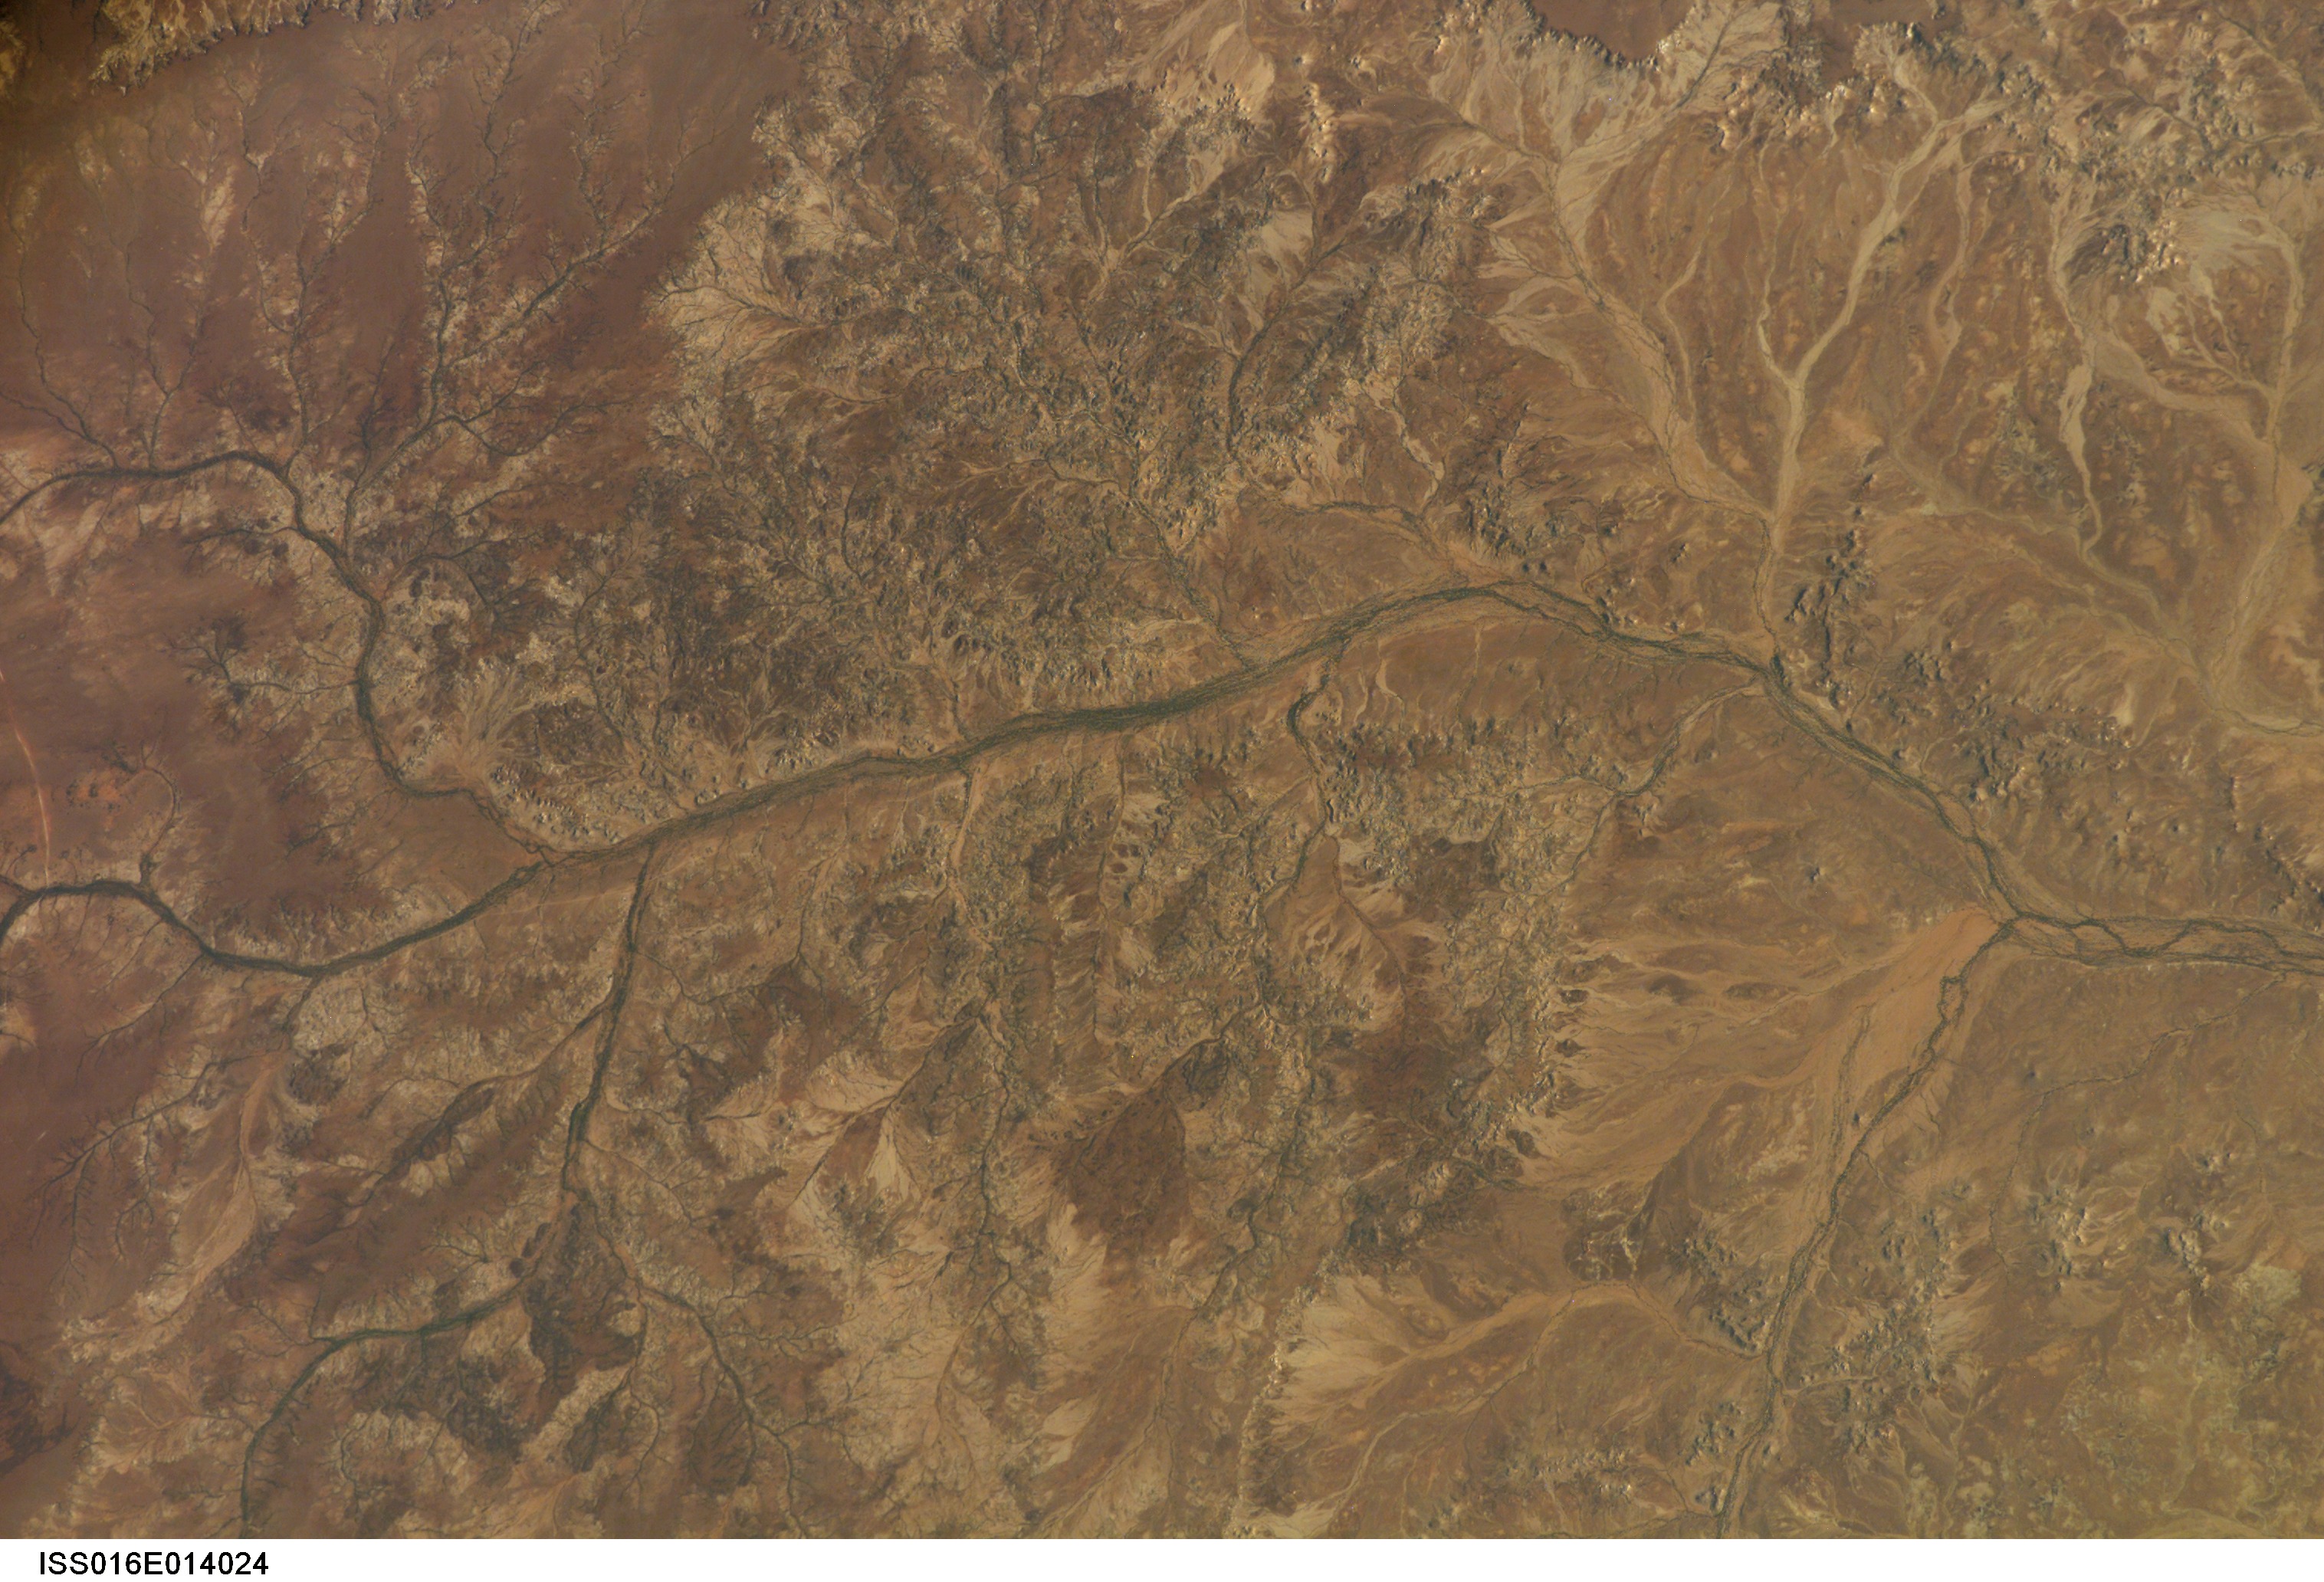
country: AUSTRALIA-SA
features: EVELYN CREEK, COPPER HILL
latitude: -28.0
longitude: 134.3
